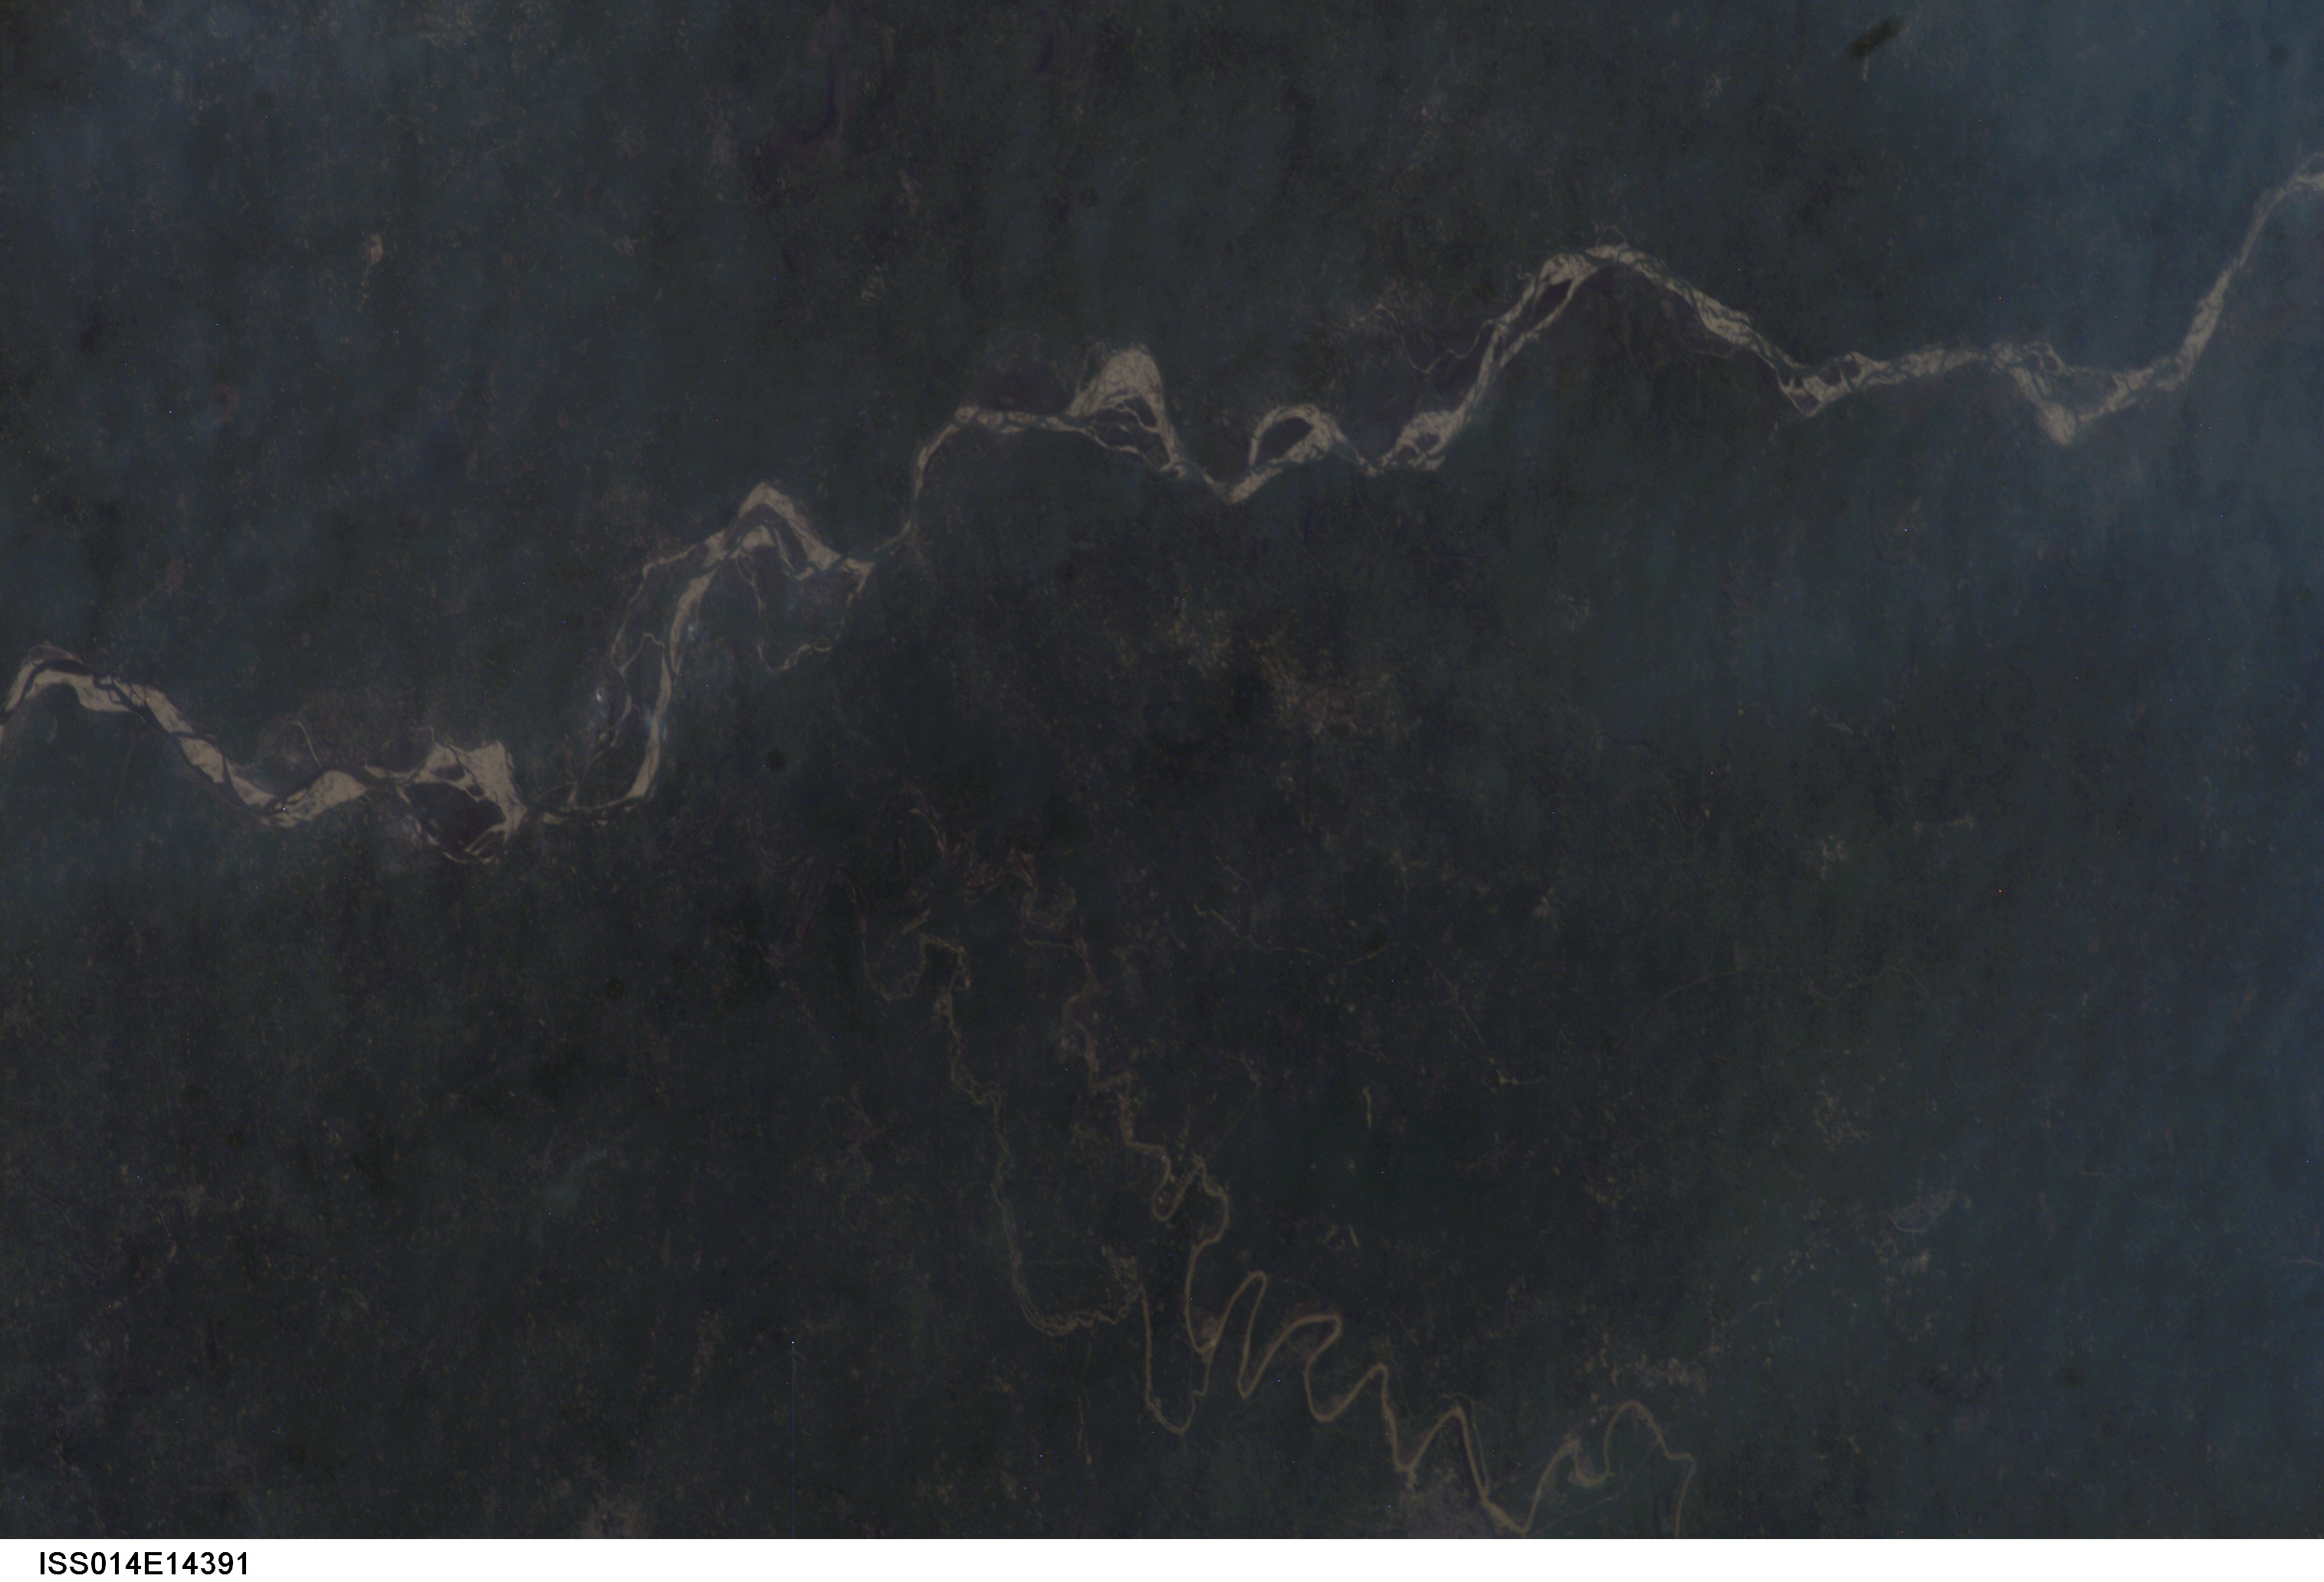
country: INDIA
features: GHAGHRA R., SMOG, GORAKHPUR
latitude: 26.5
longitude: 83.5
